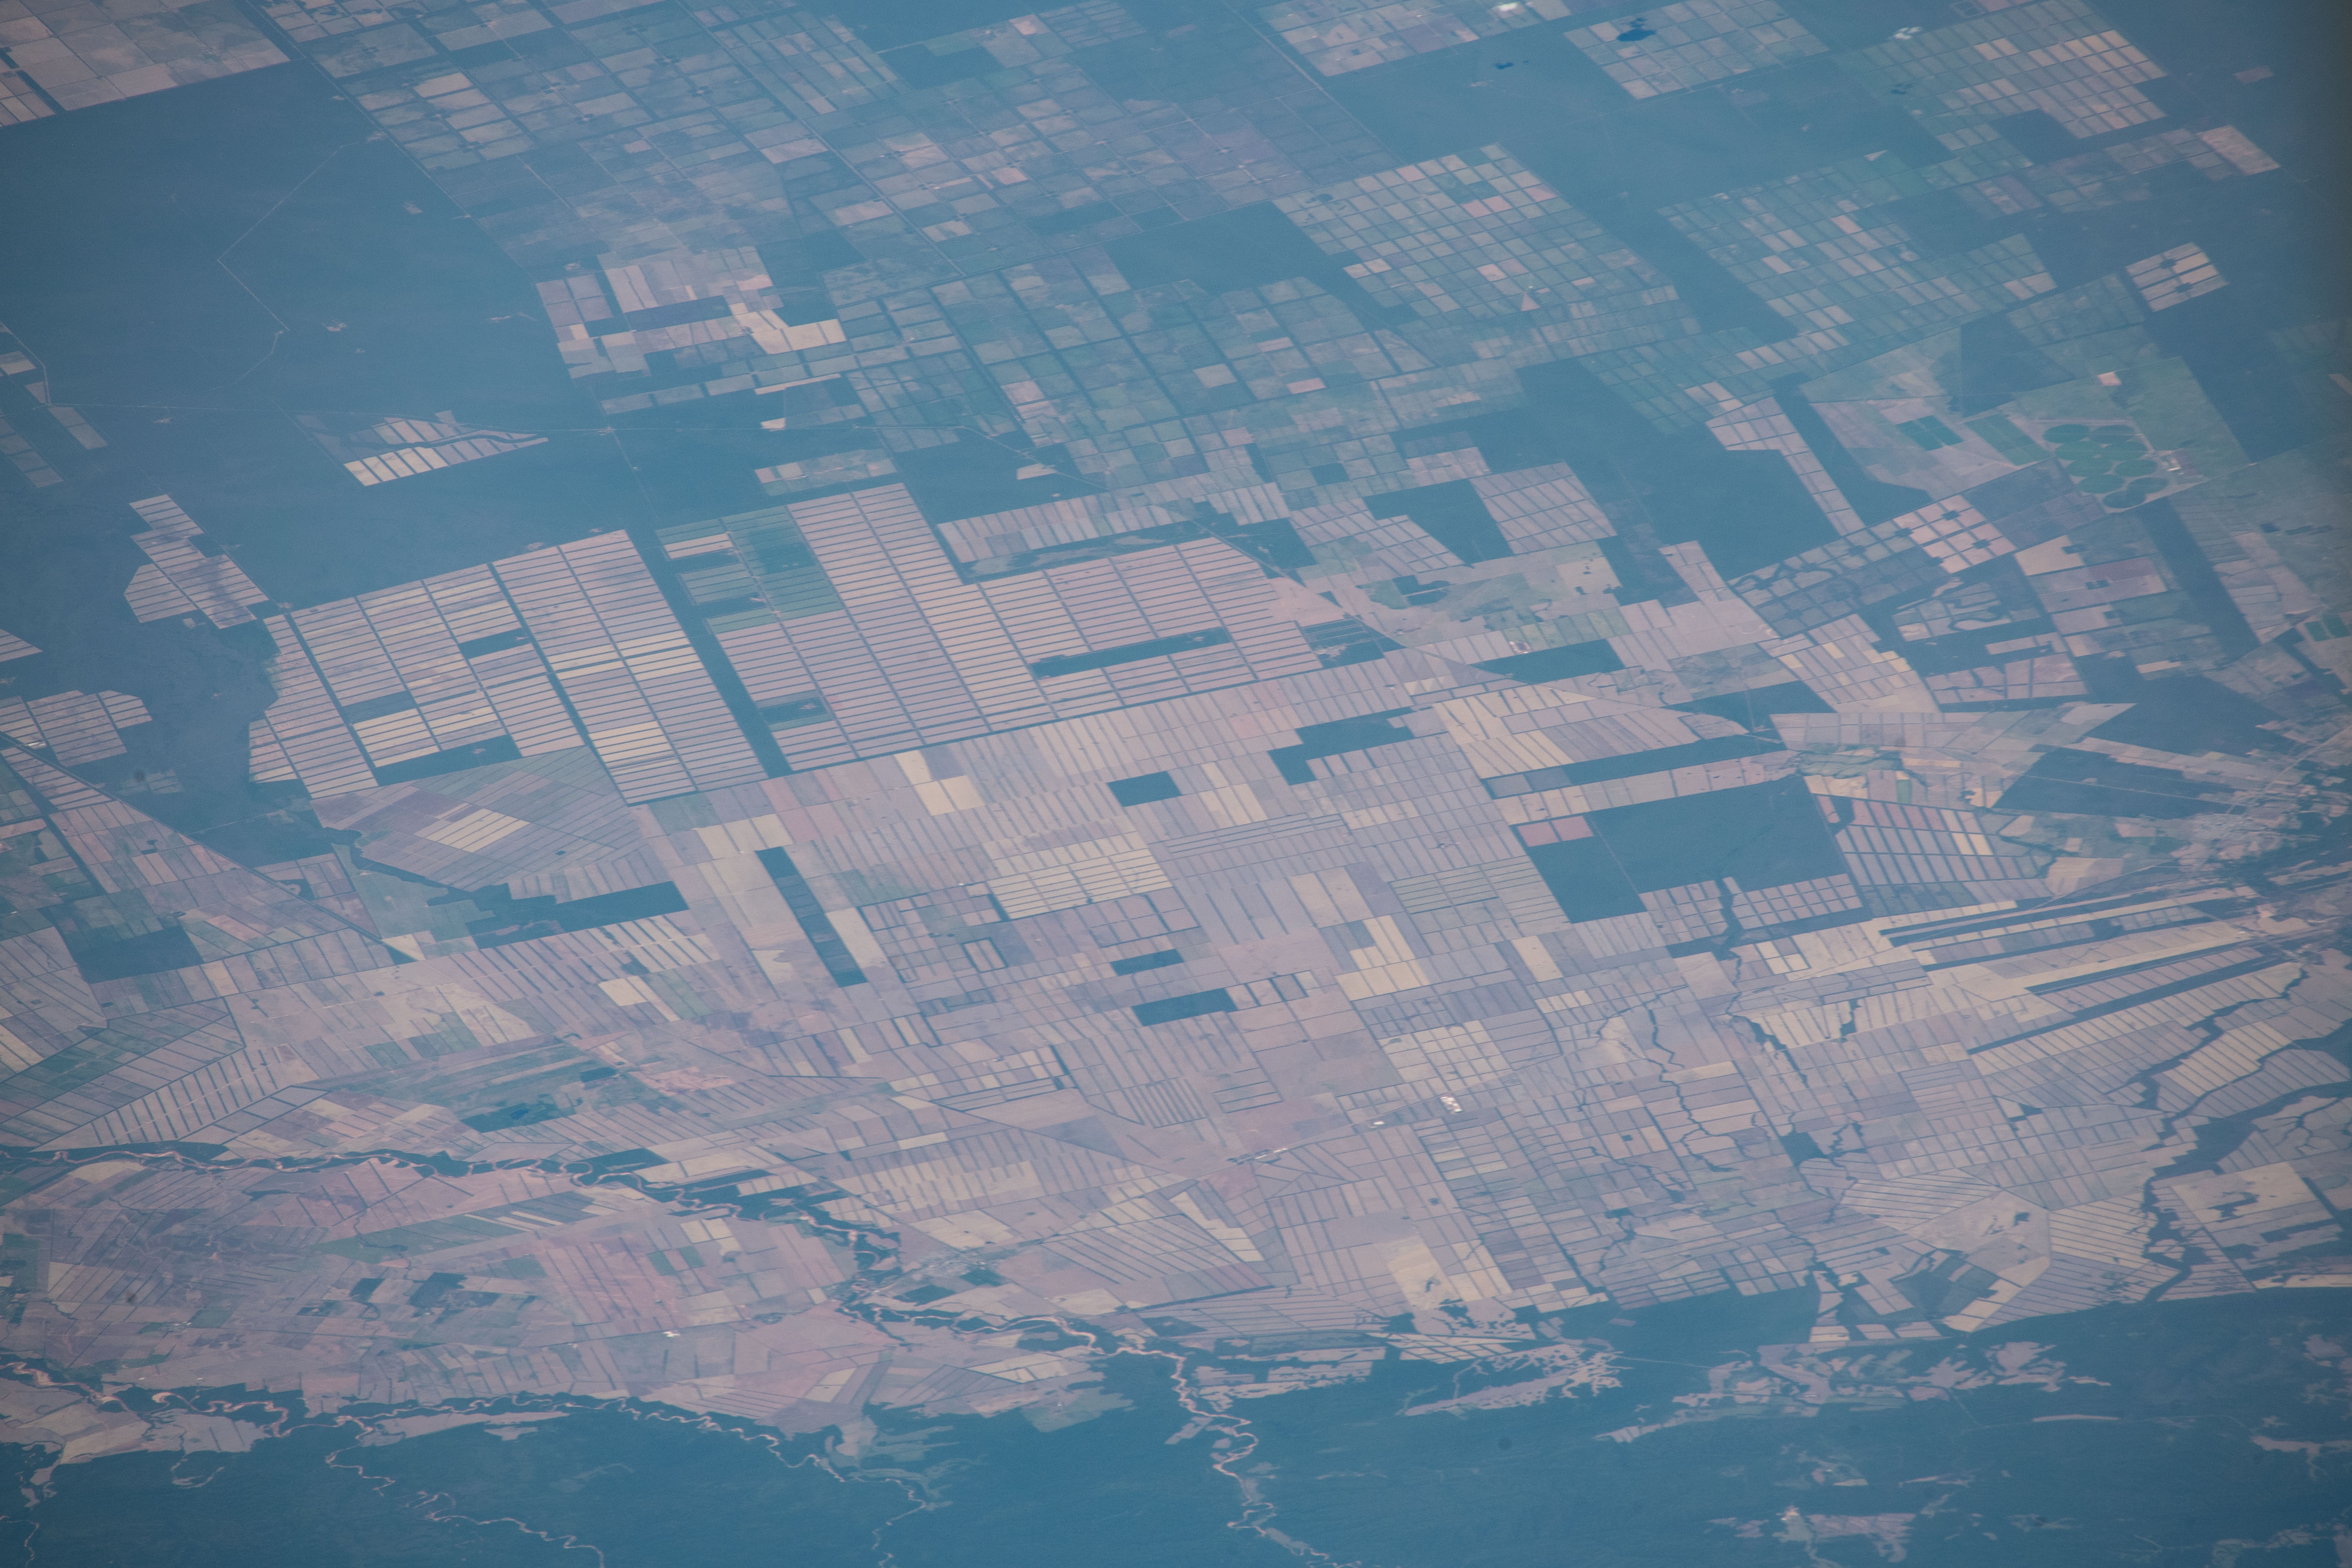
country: ARGENTINA
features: ARGENTINA,ANTA DEPARTMENT
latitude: -24.8
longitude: -64.0
